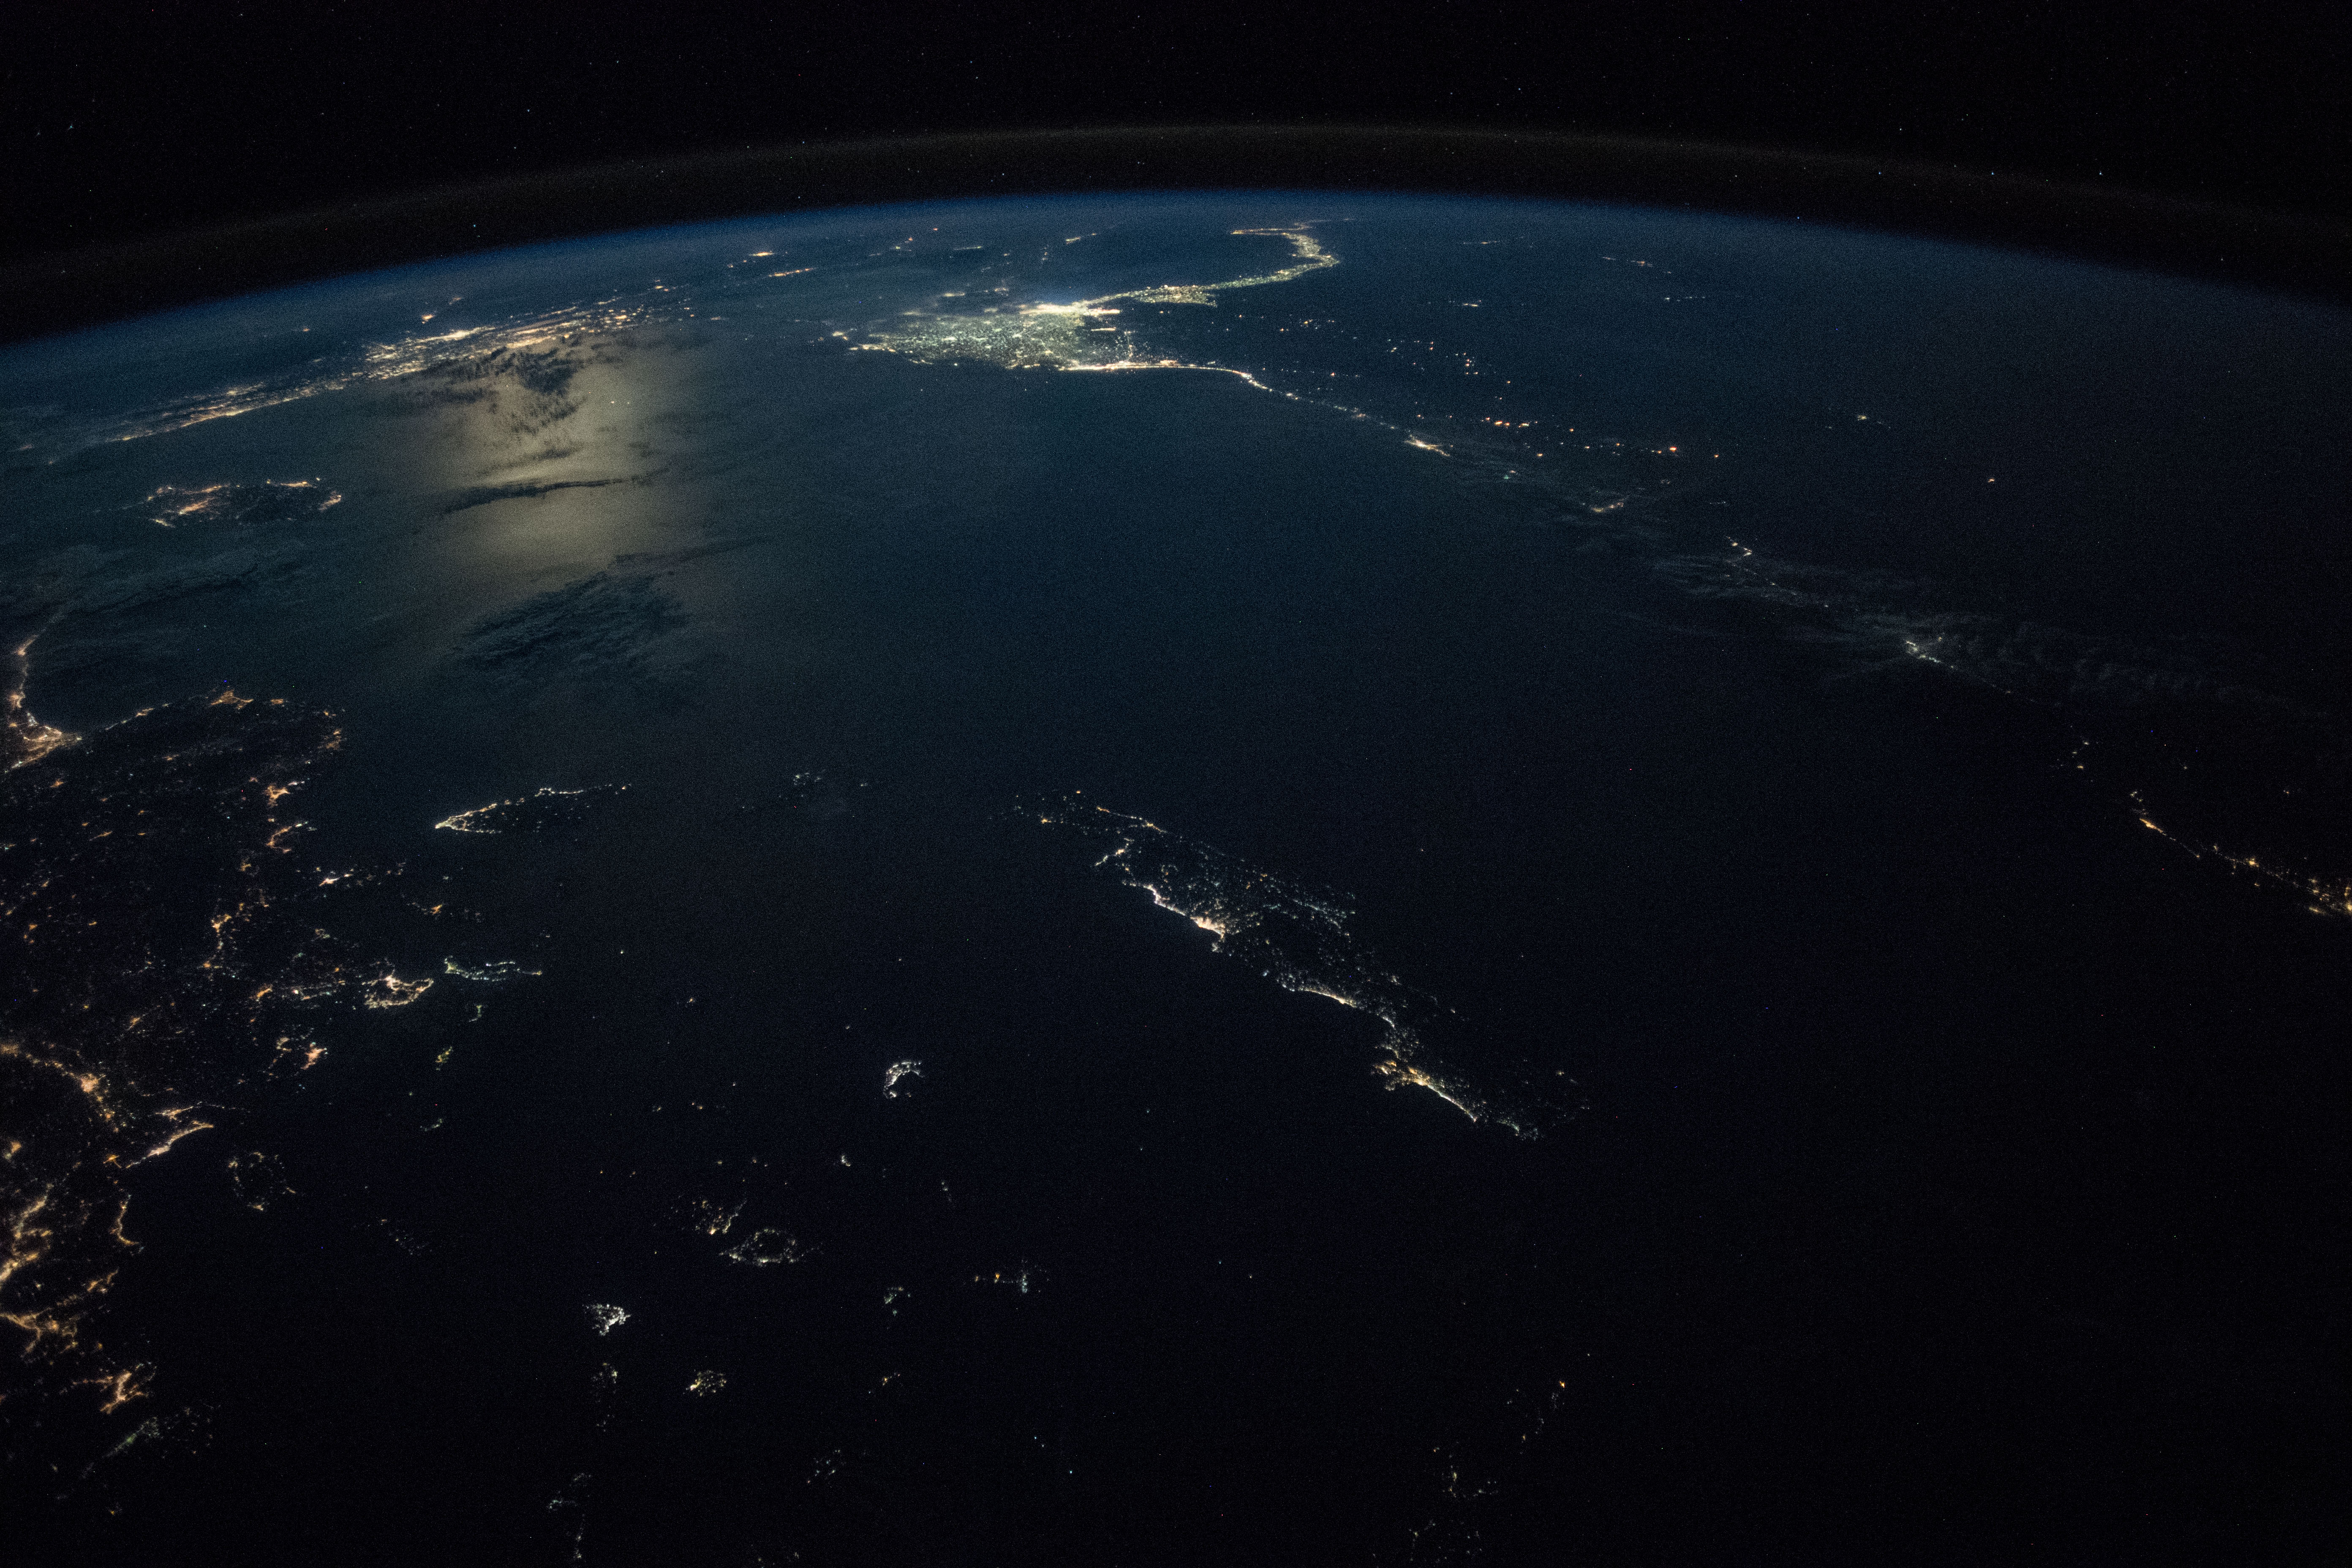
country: GREECE
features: CRETE ISLAND, KOS ISLAND, RHODES ISLAND, RHODES BASIN, STRABO TRENCH, PLINY TRENCH, KARPATHOS ISLAND, EGEO ISLANDS, AEGEAN SEA, CYPRUS, NIGHT, EARTH LIMB
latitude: 34.9
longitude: 25.8
